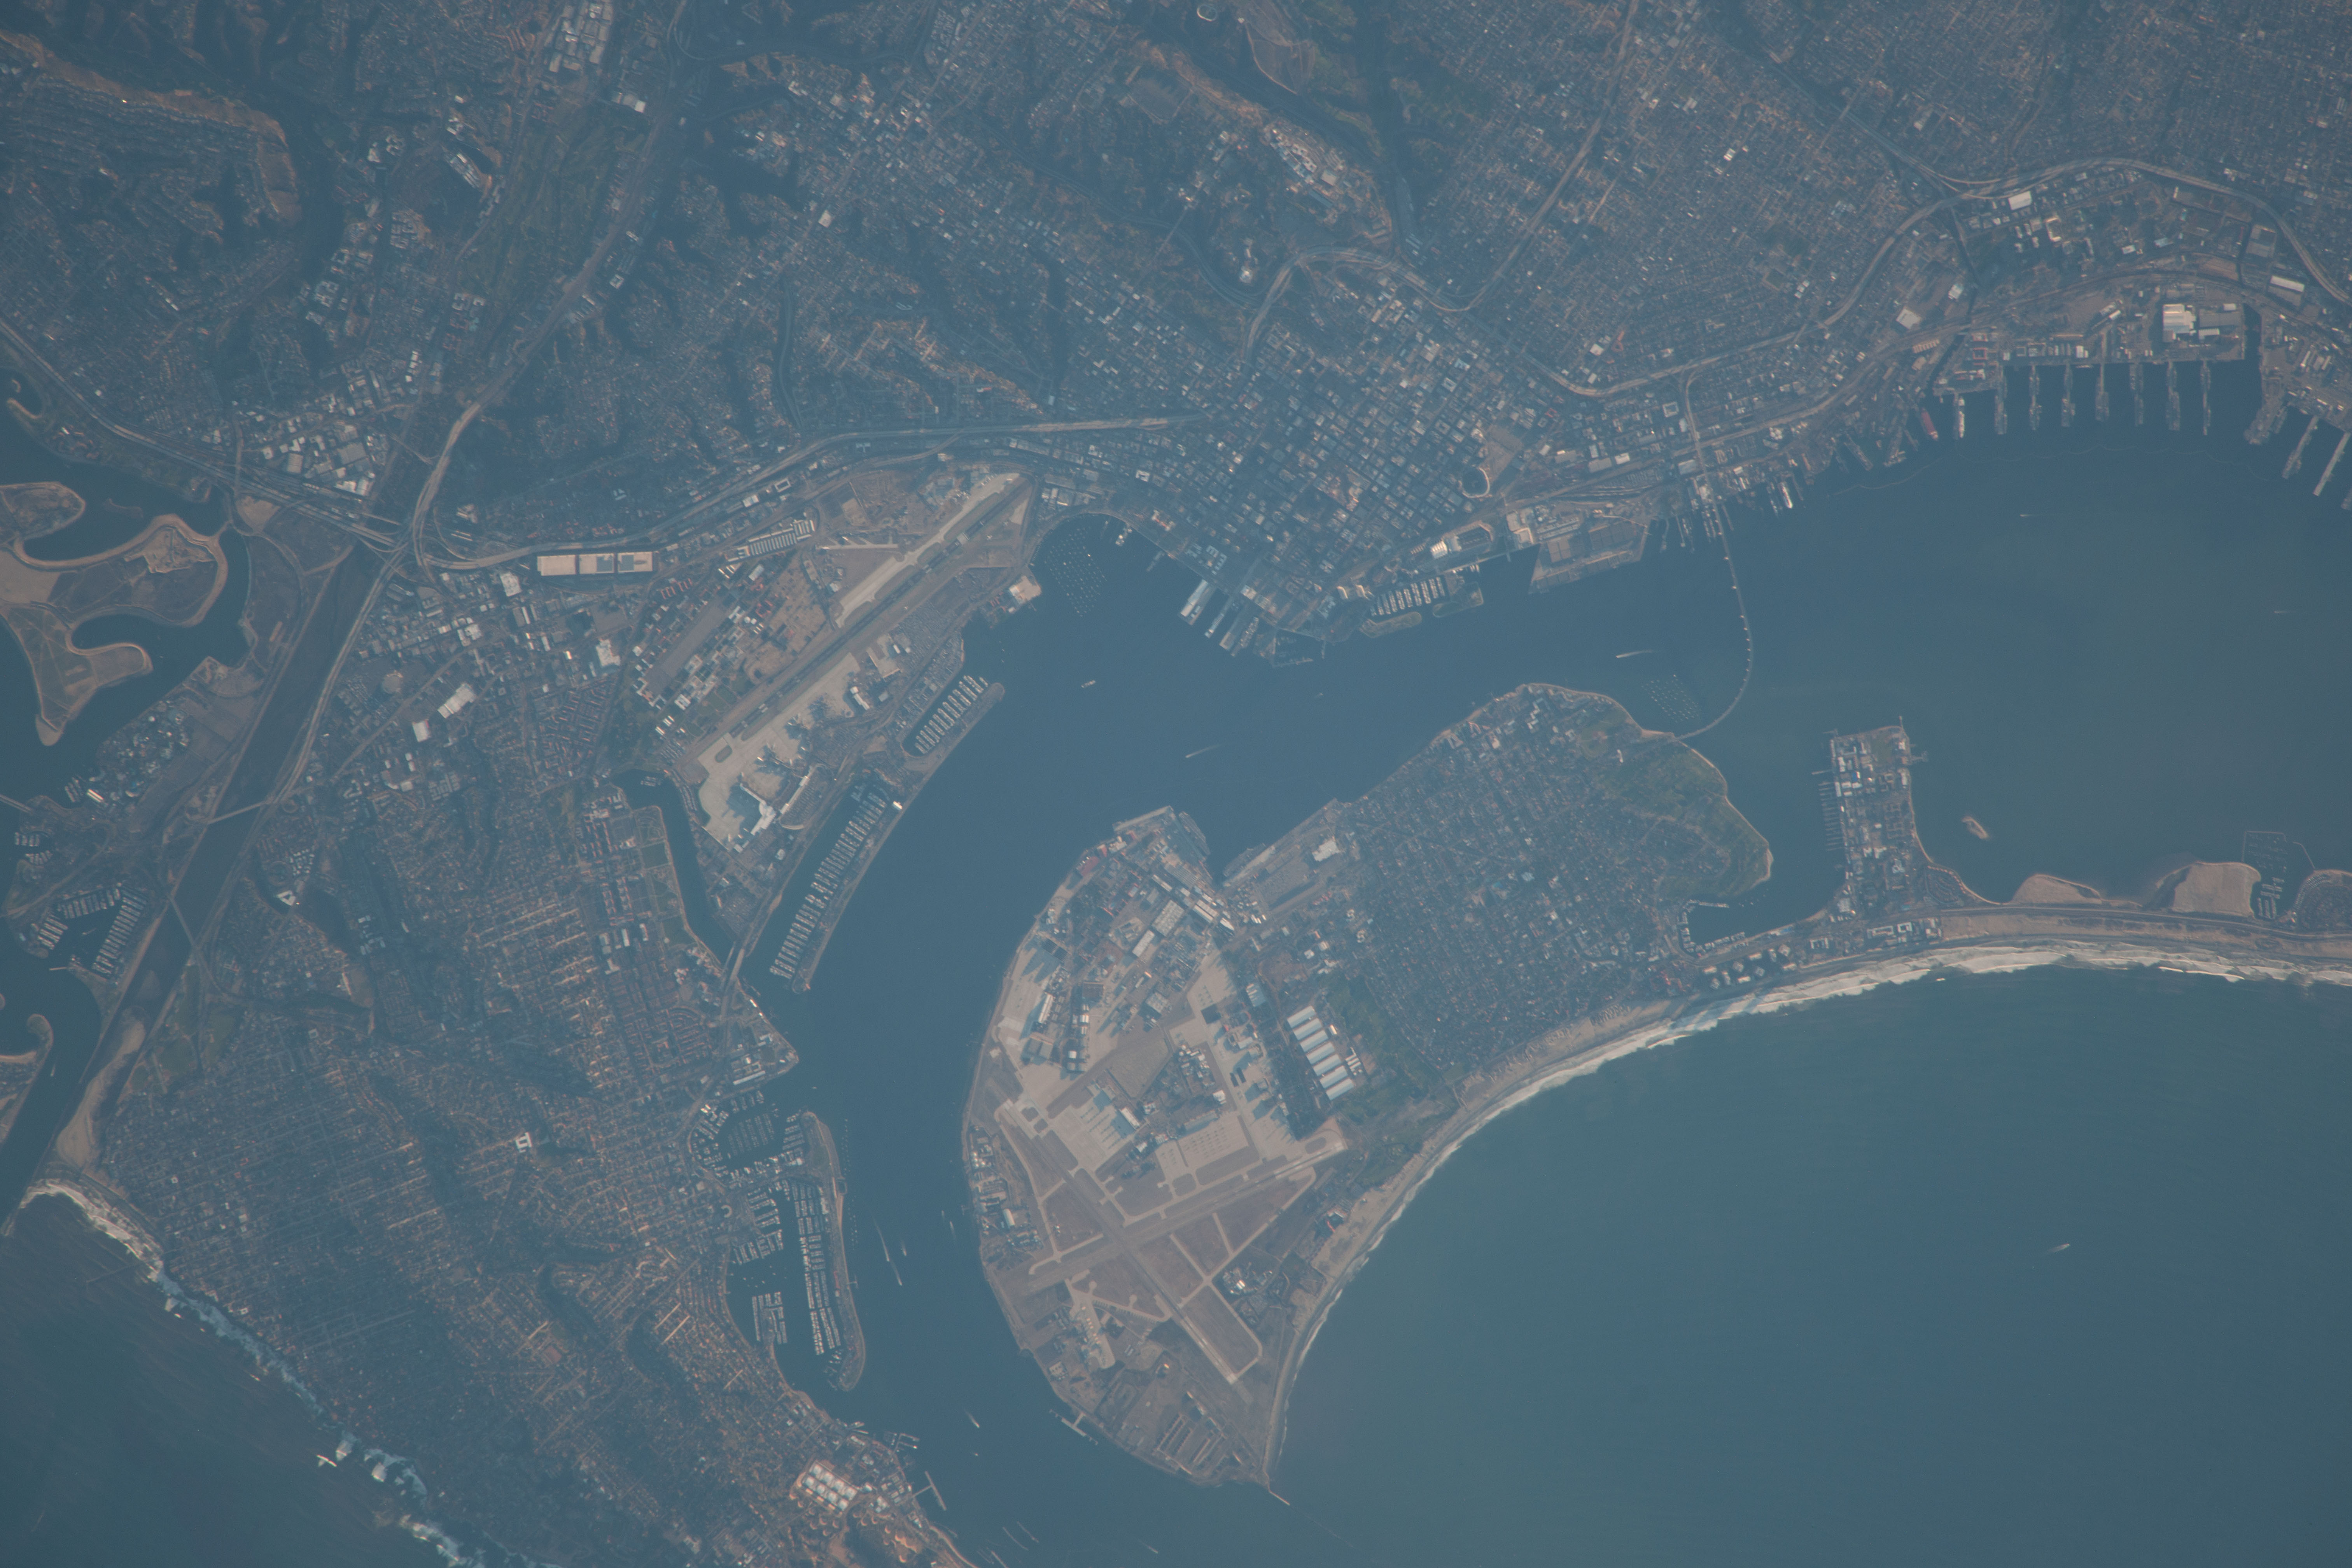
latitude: 32.7
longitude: -117.2
